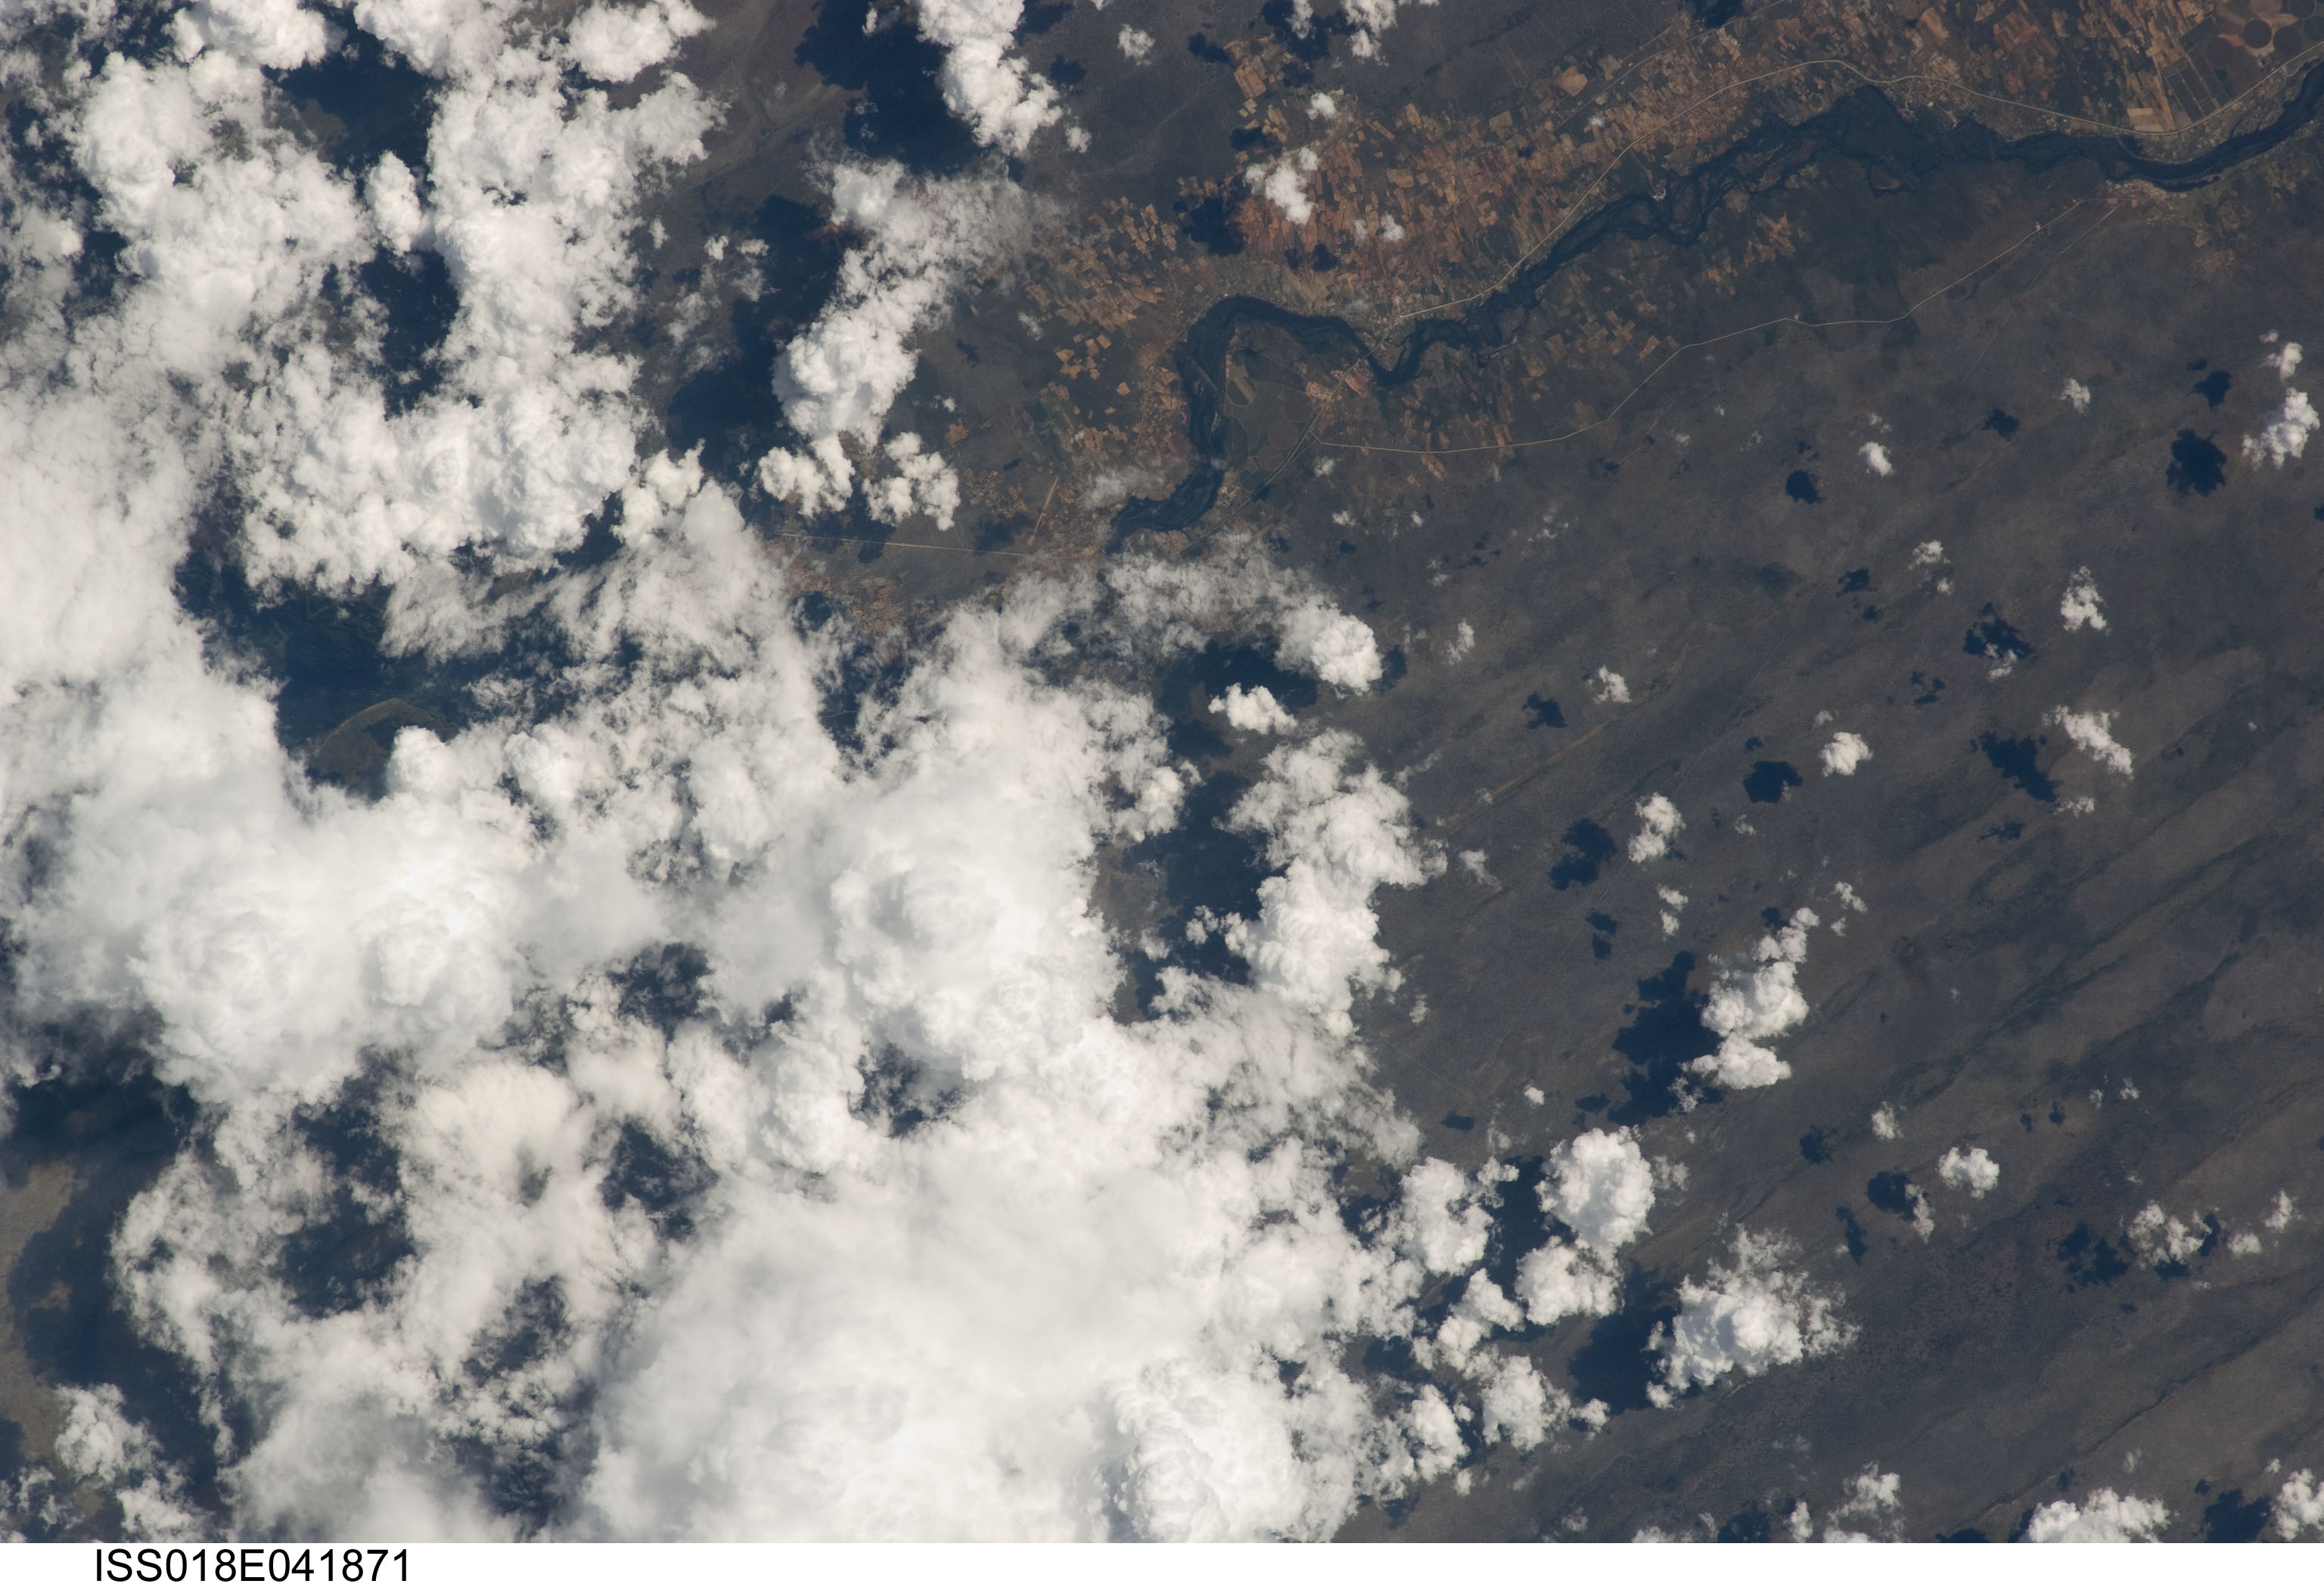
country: NAMIBIA
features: OKAVANGO R., BAGANI, PALEODUNES
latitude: -18.1
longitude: 21.6
